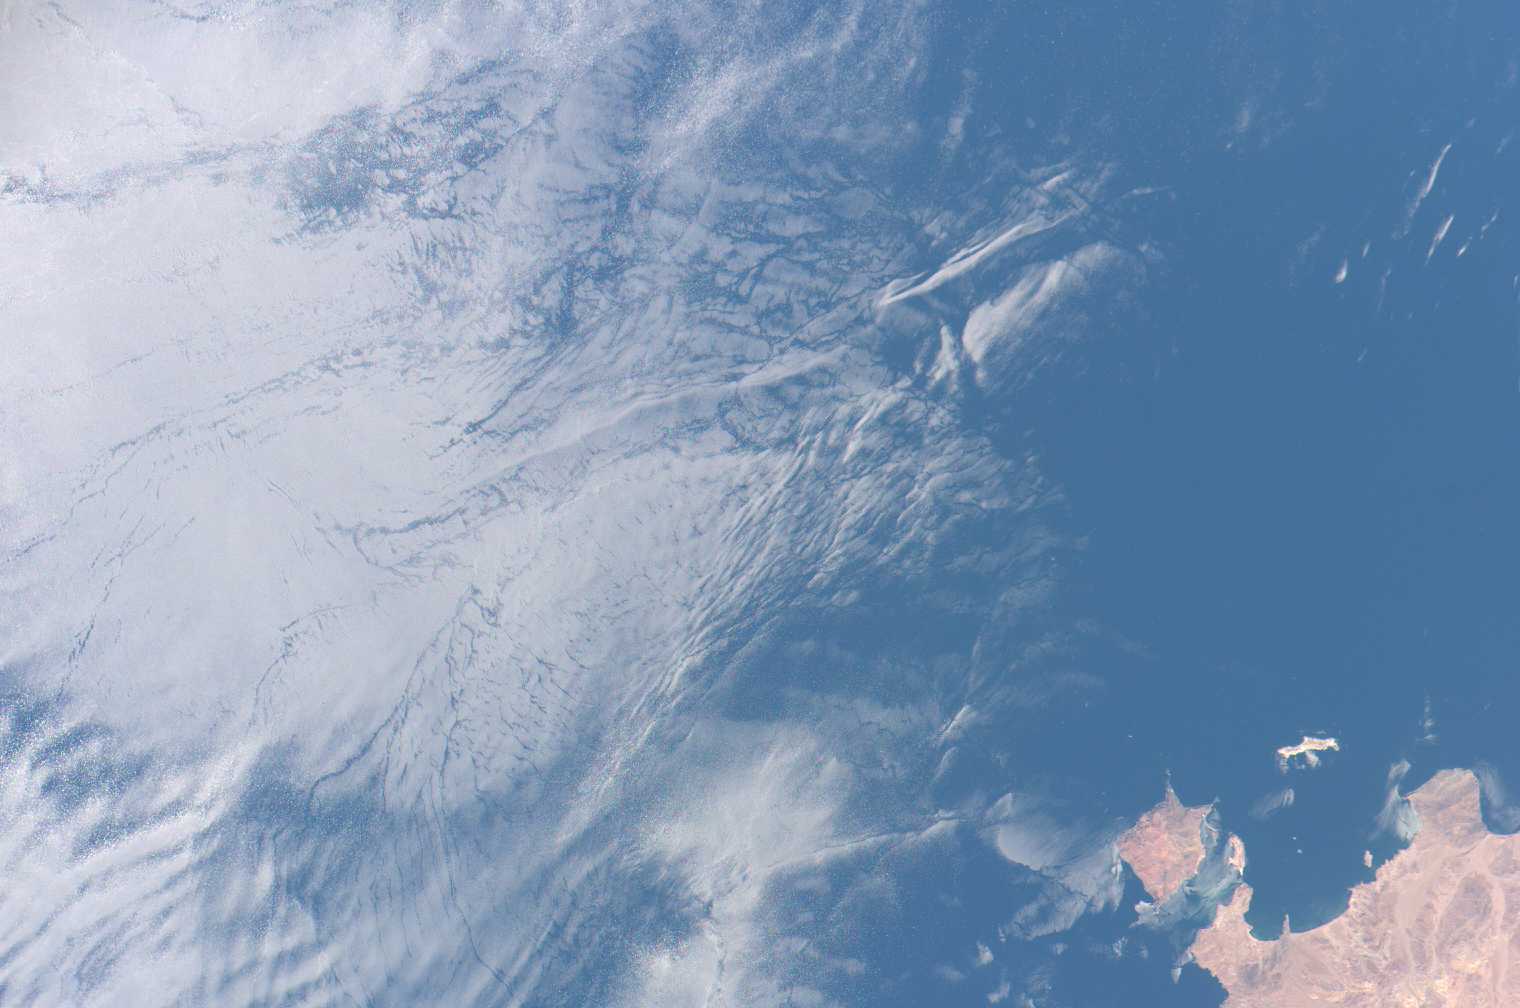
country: MEXICO
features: SUNGLINT, ANGEL DE LA GUARDA I.
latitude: 29.6
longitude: -113.5
